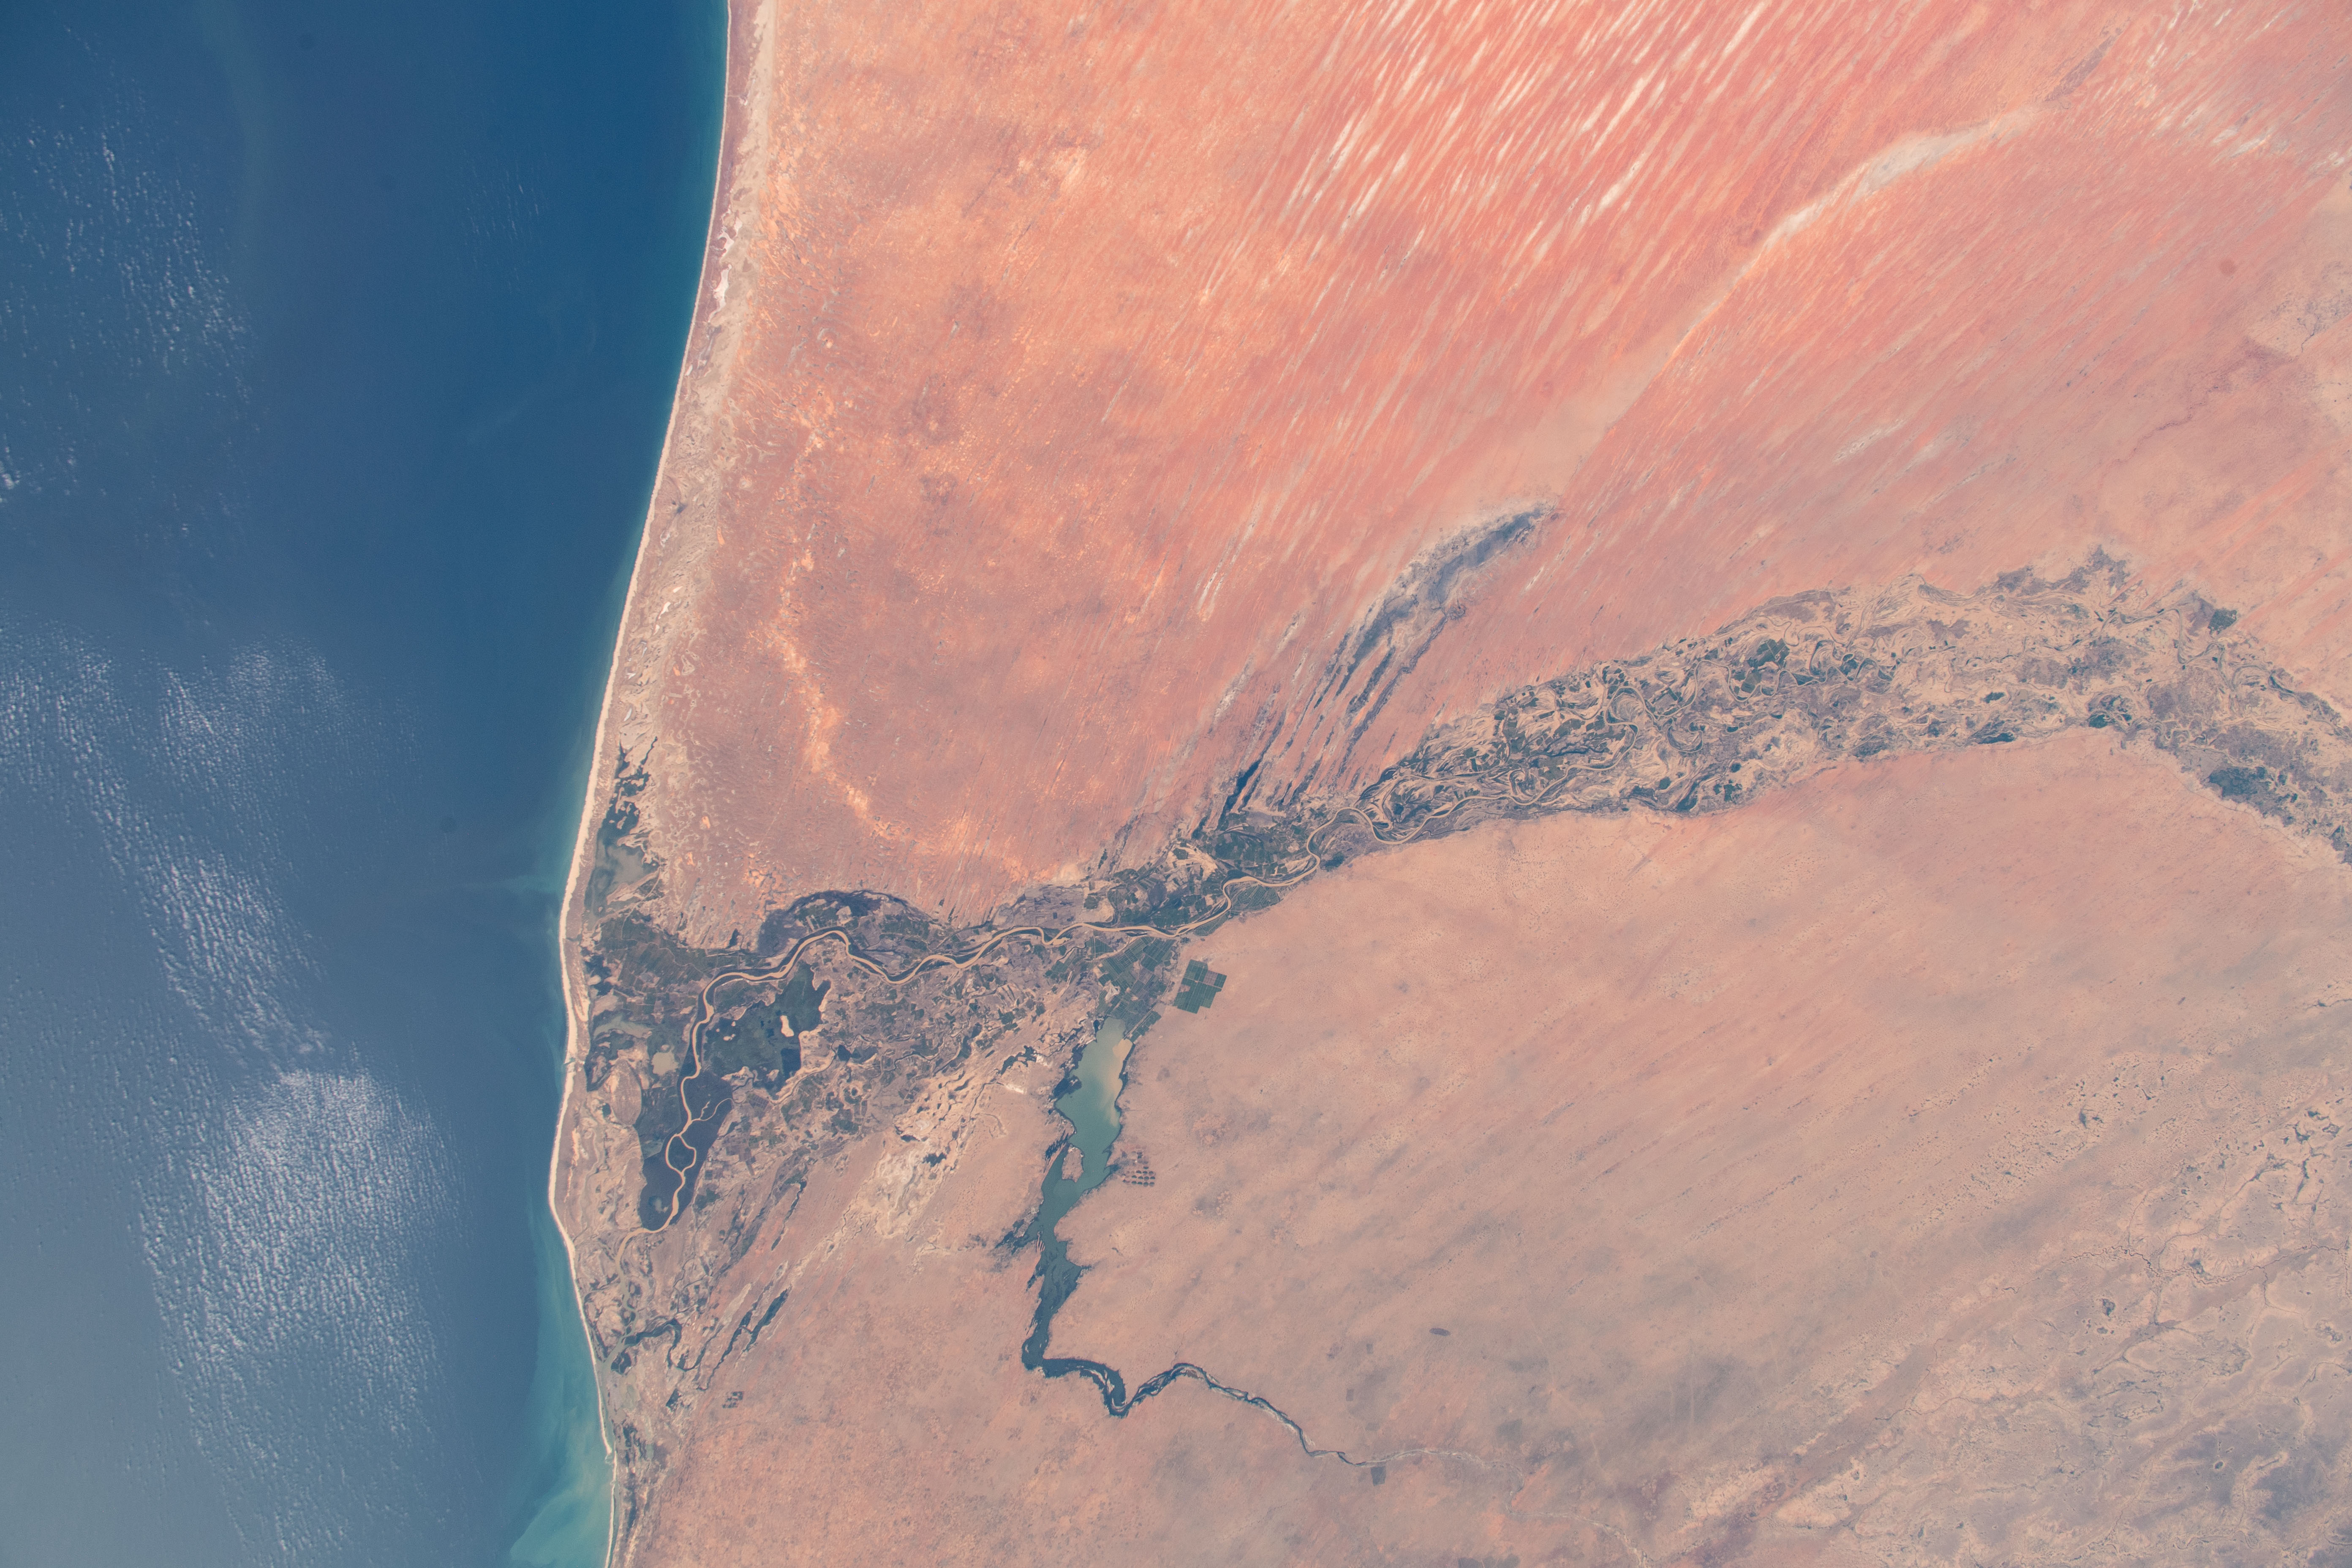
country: MAURITANIA
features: TRARZA DESERT, SENEGAL RIVER, LAC DE GUIERS, SAINT LOUIS
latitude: 16.5
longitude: -15.5
